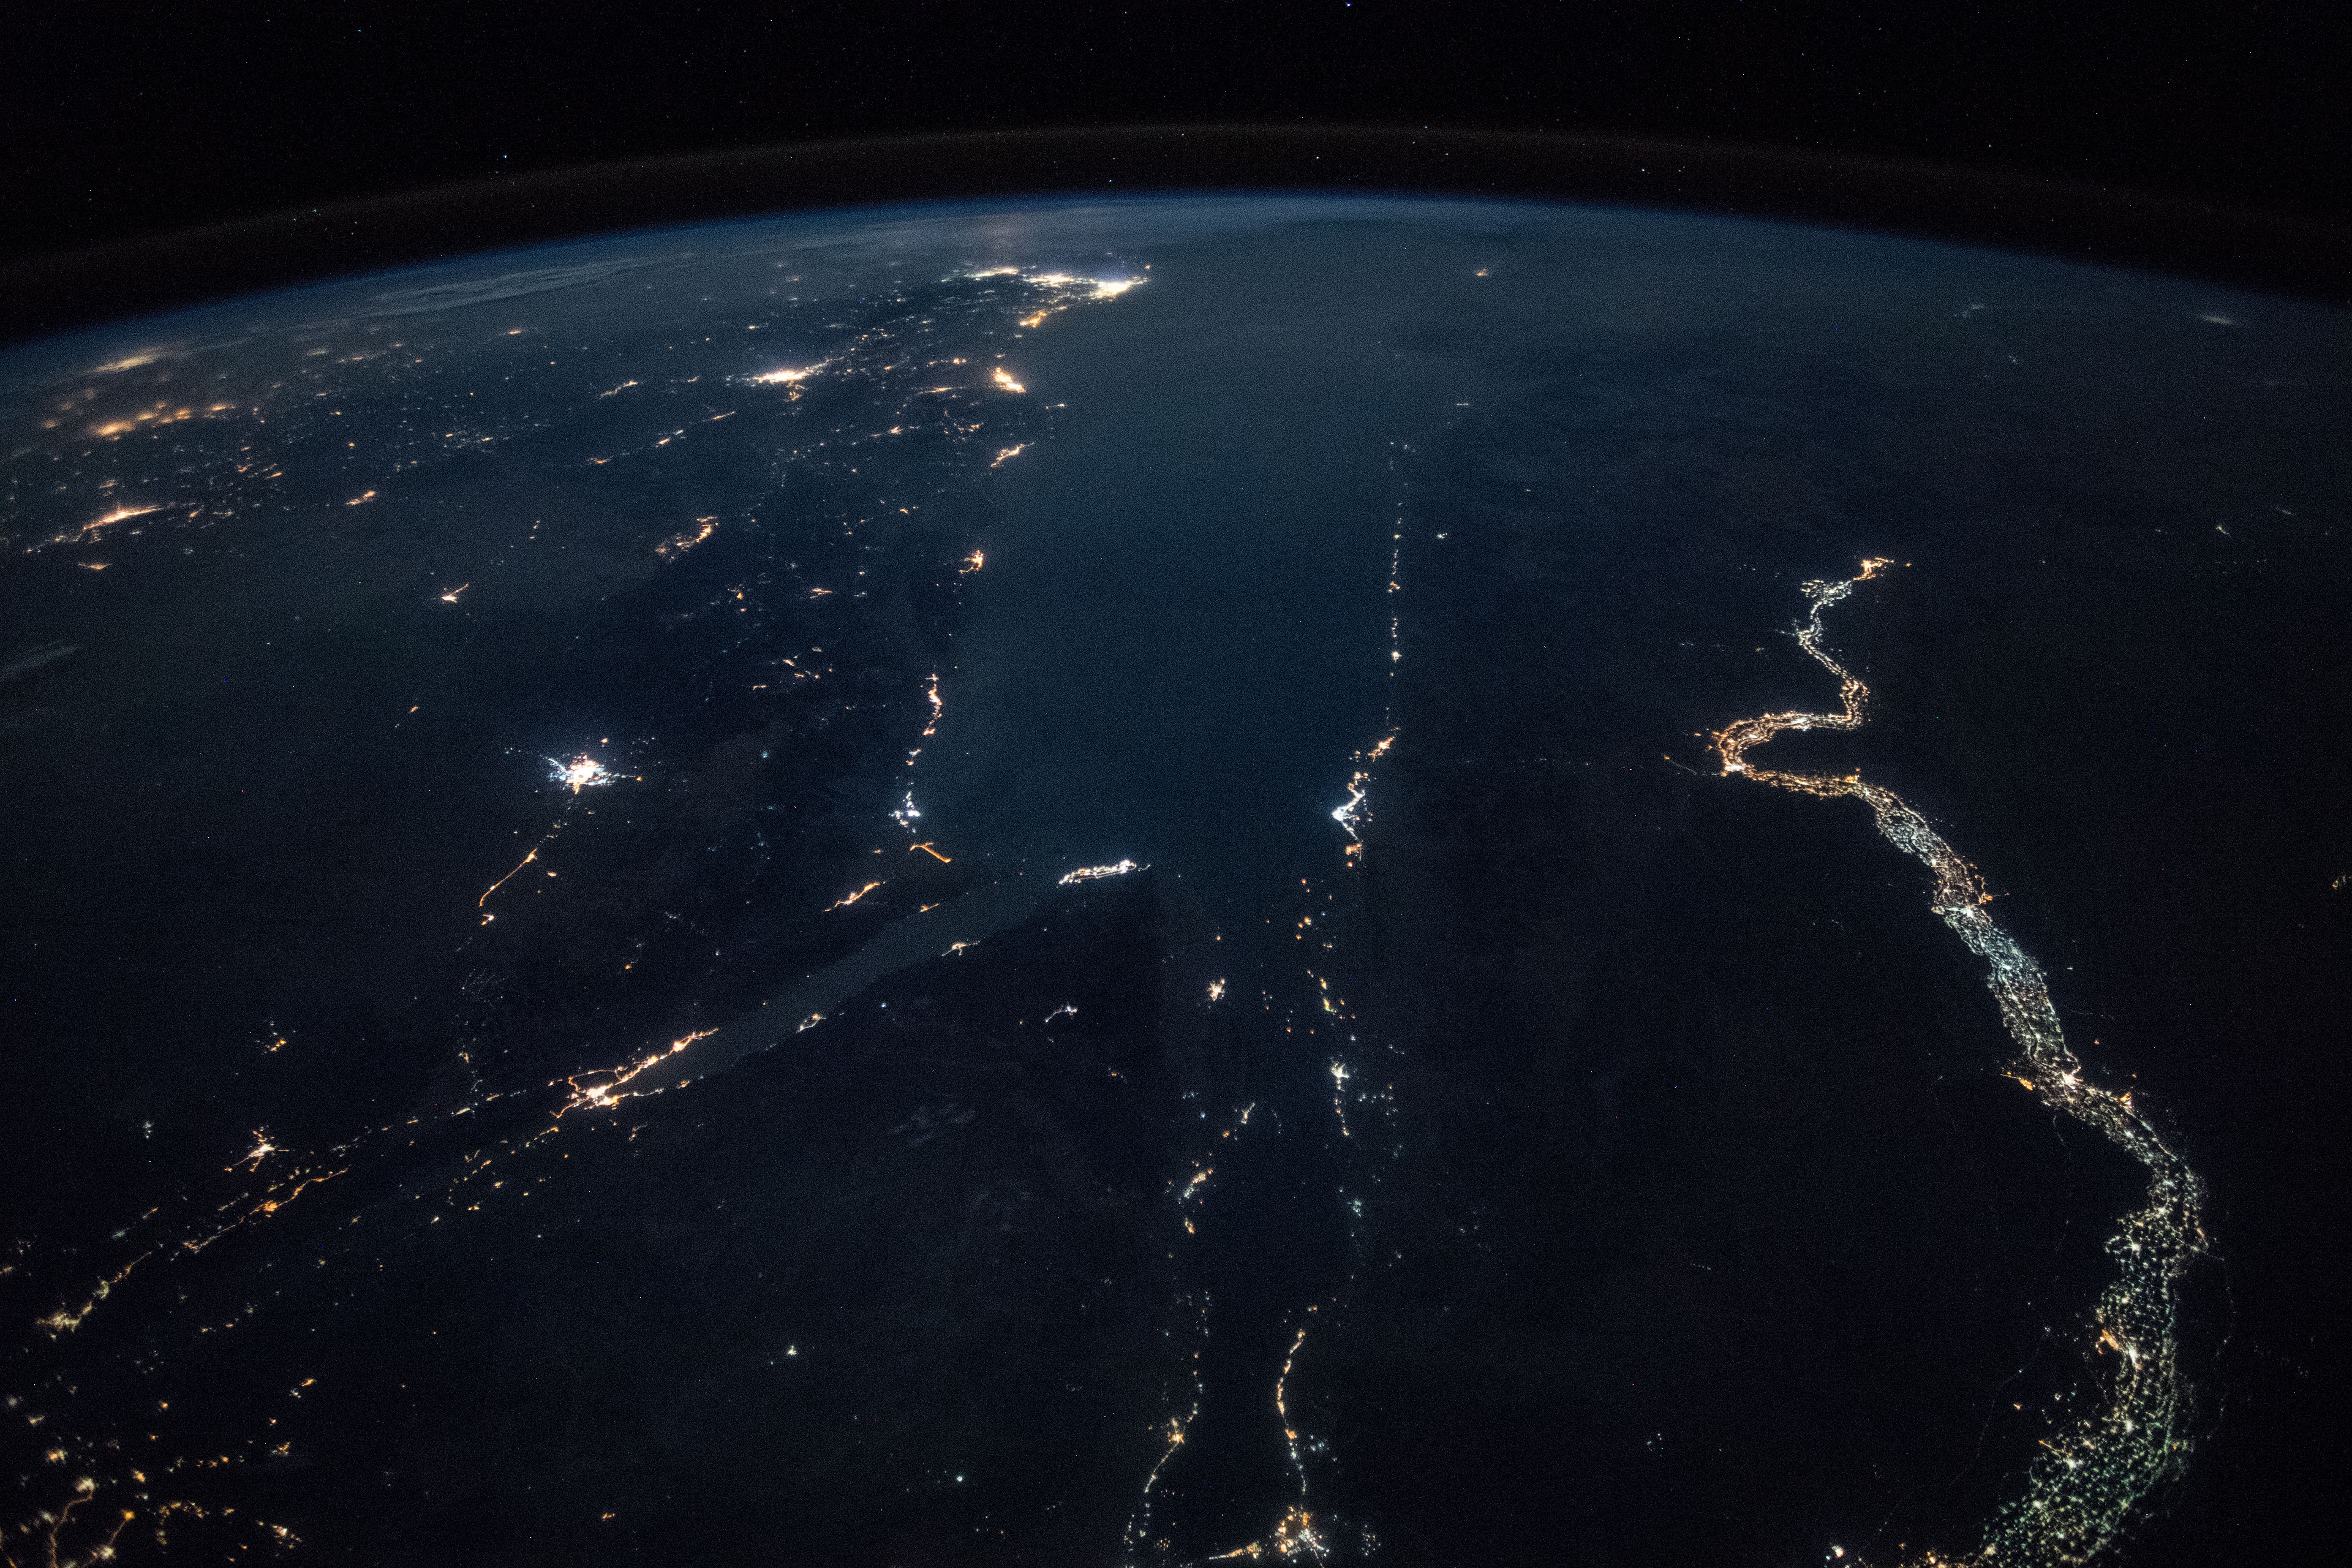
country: EGYPT
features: NILE RIVER, GULF OF SUEZ, GULF OF AQABA, HEJAZ MOUNTAINS, TABUK CITY, RAS MOHAMMED CITY, SHARM EL-SHEIKH CITY, EARTH LIMB, NIGHT
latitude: 27.6
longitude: 34.2
